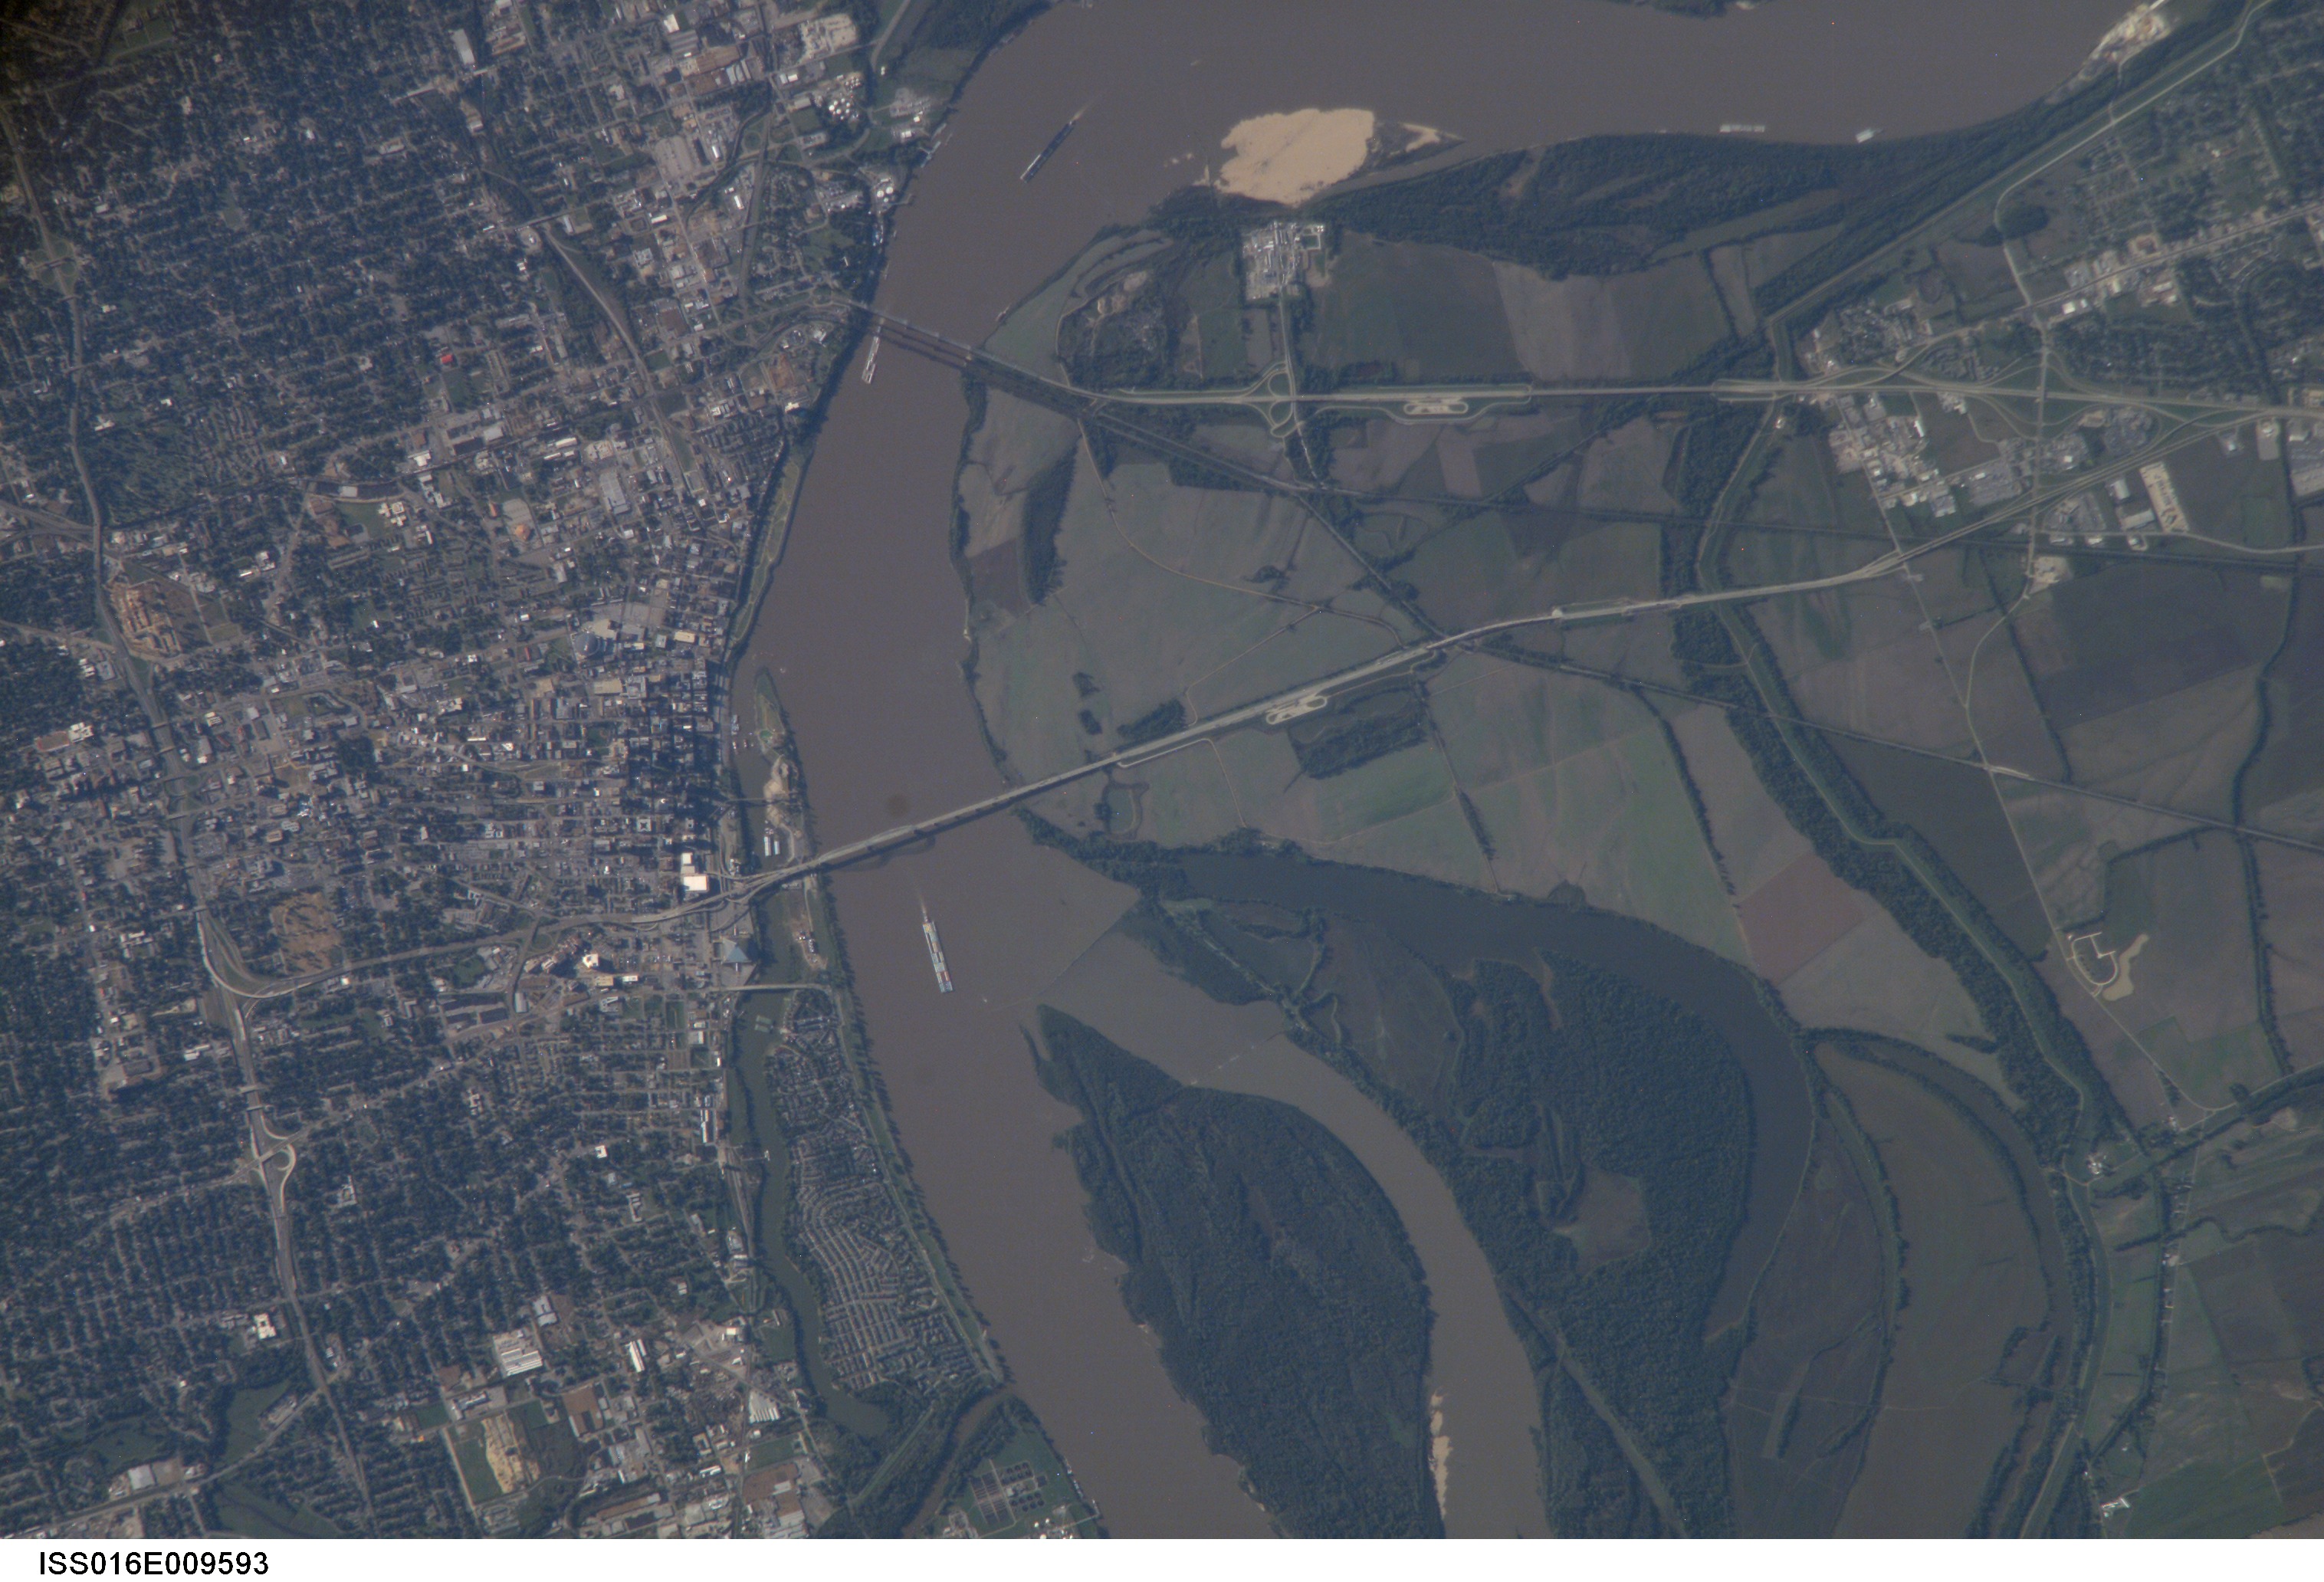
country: USA-TENNESSEE
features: MEMPHIS, MISSISSIPPI R., CITY
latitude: 35.1
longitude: -90.1
